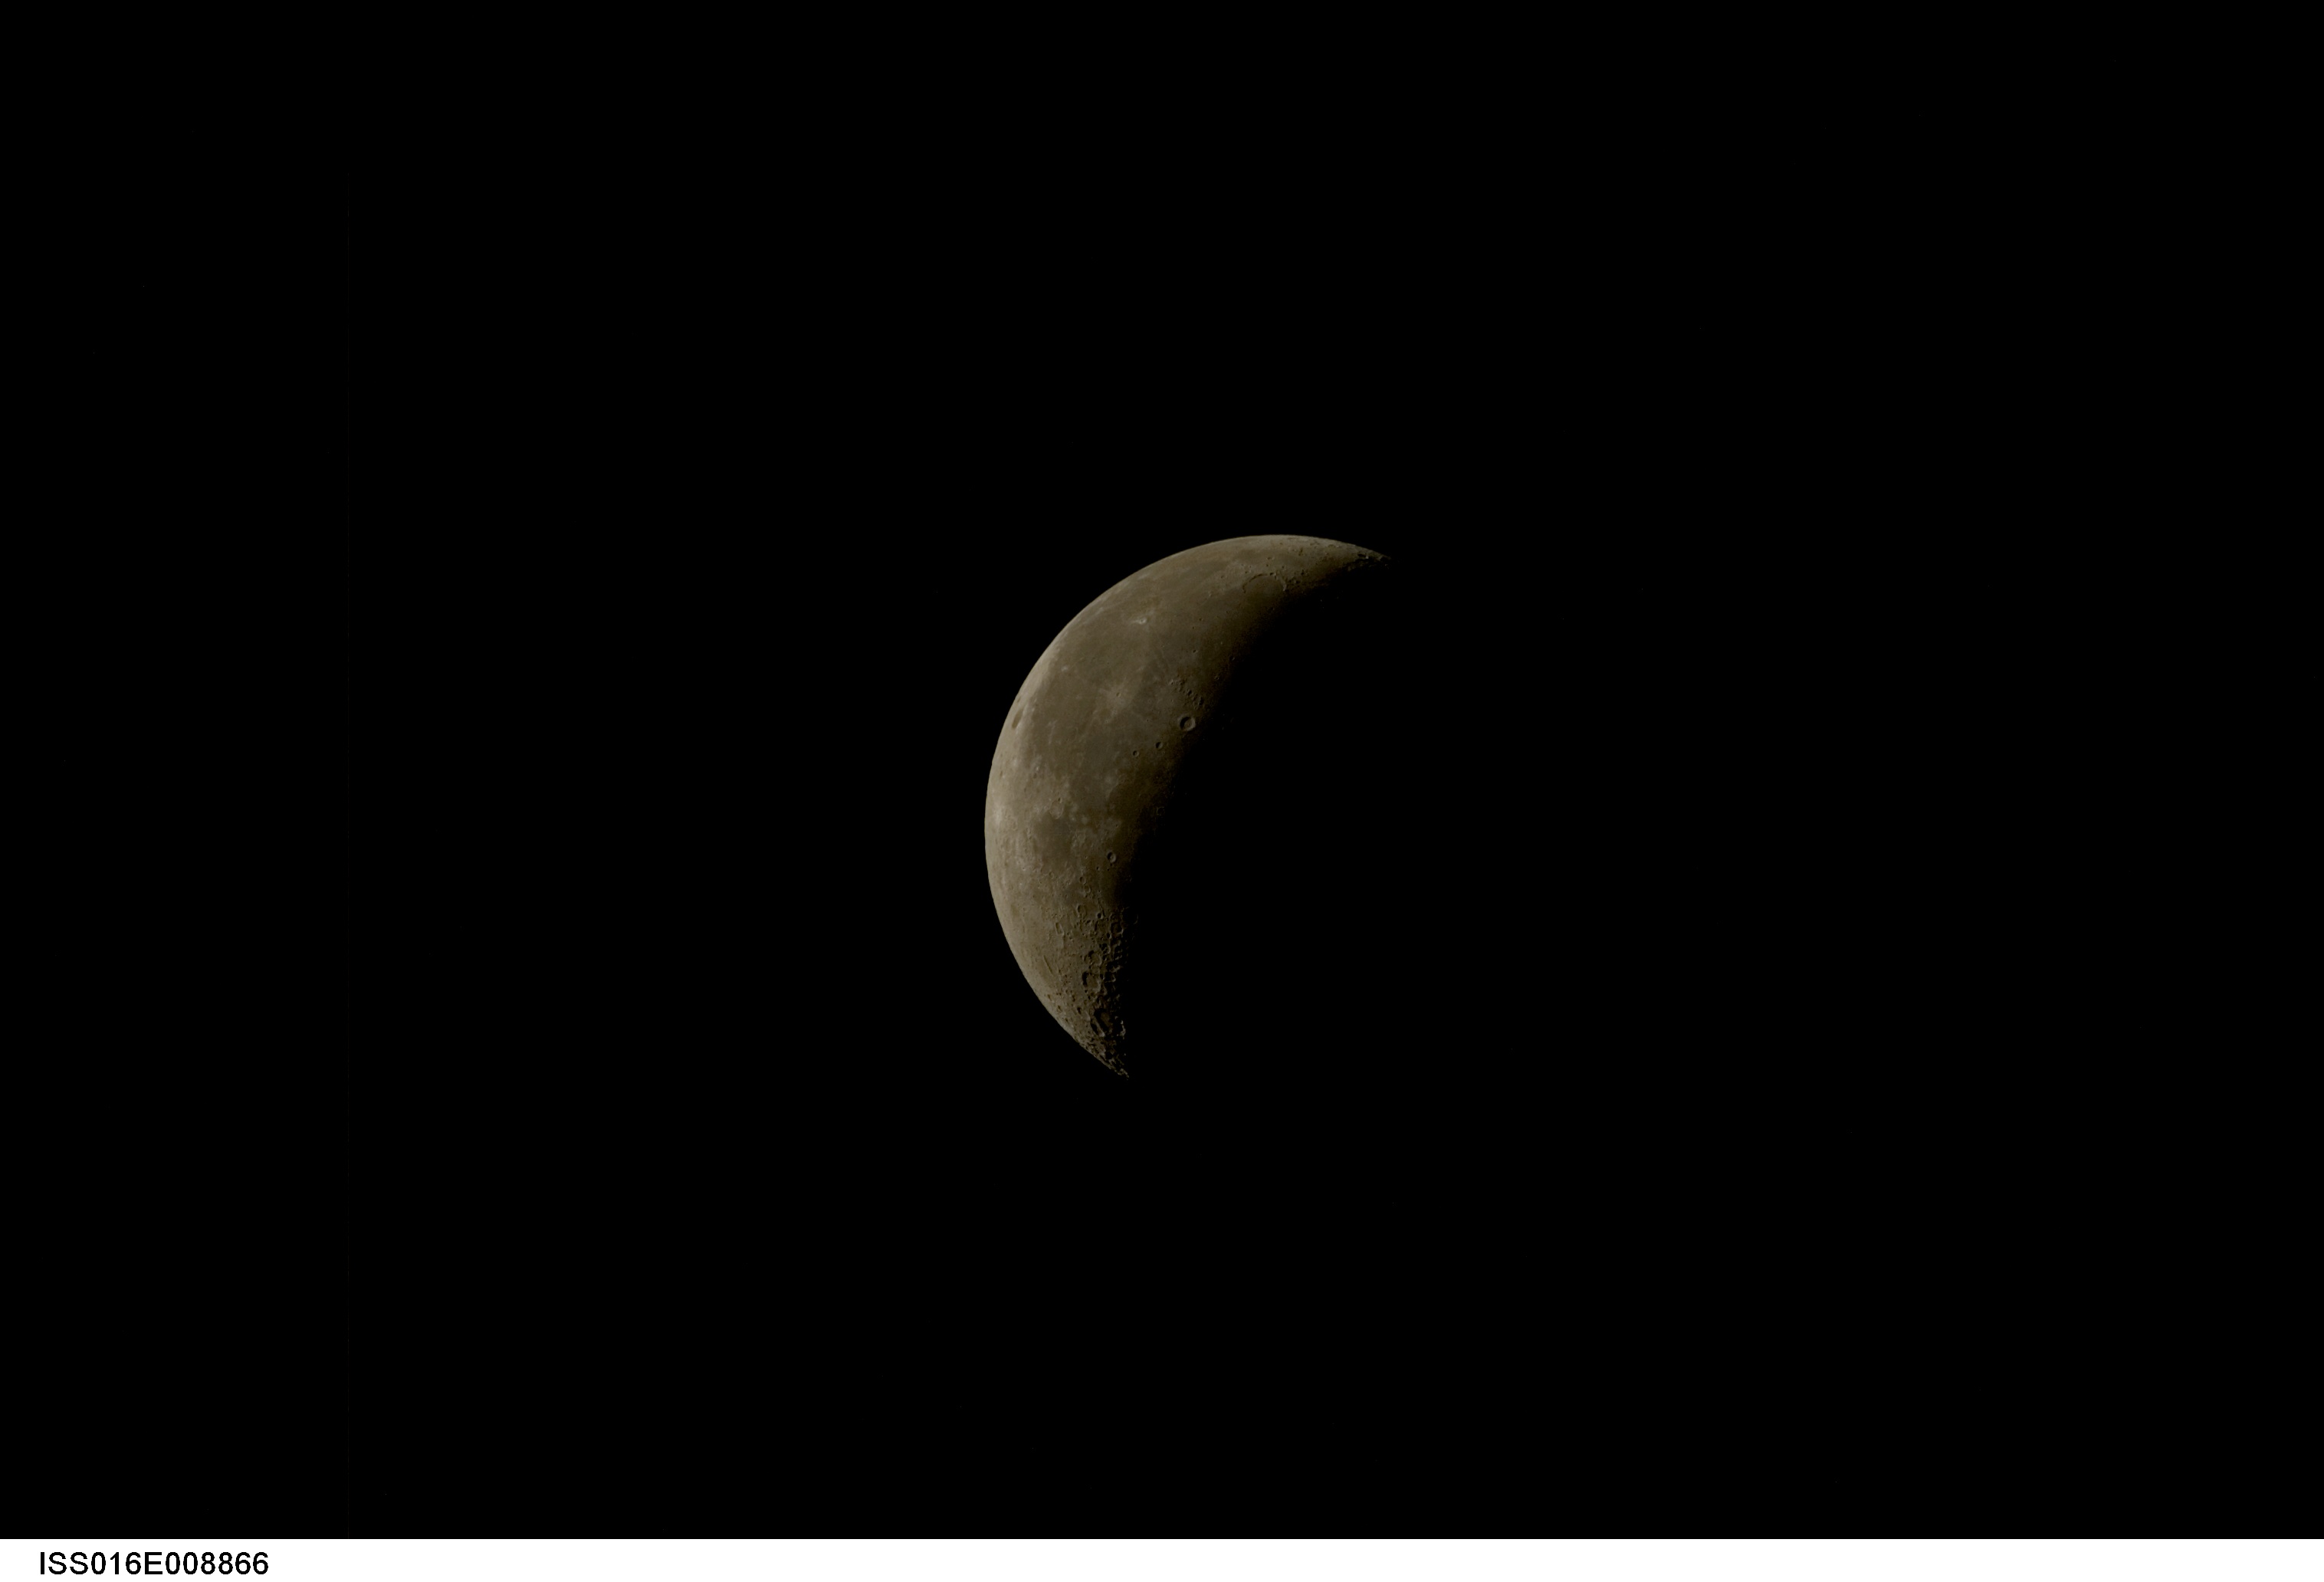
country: AFRICA
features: PAN-WANING CRESENT MOON
